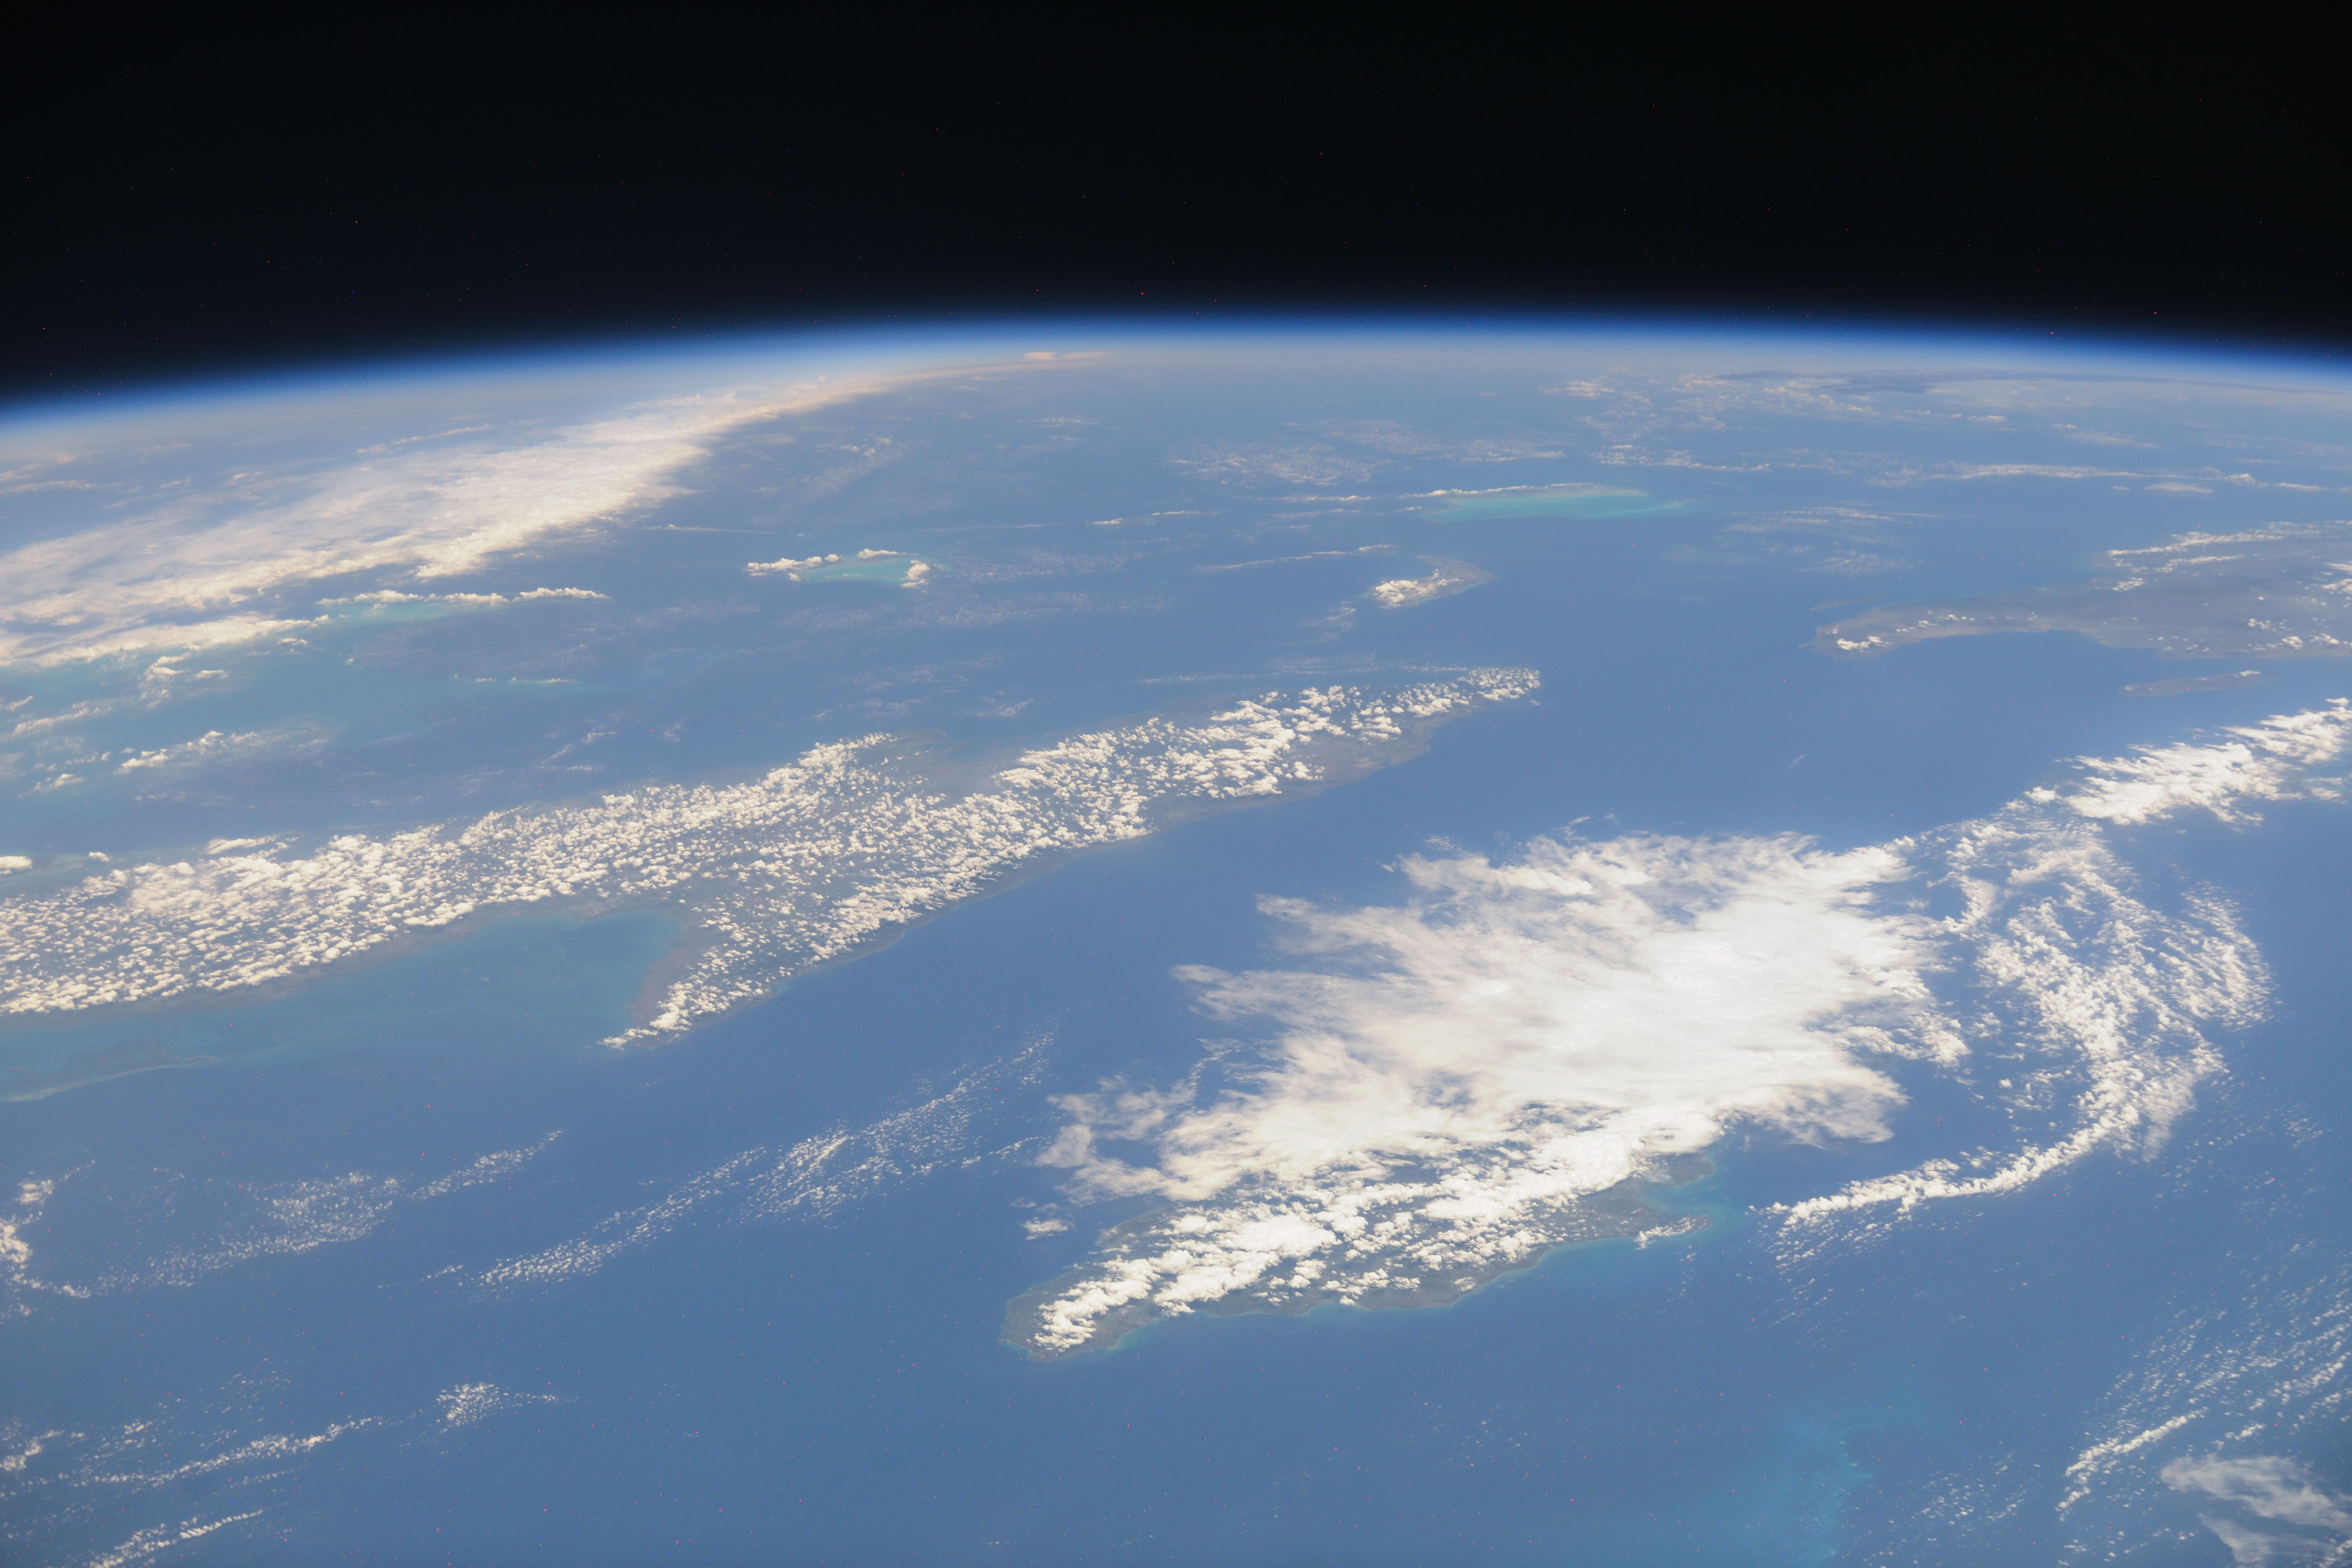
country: CUBA
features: CUBA, EARTH LIMB, THE BAHAMAS, JAMAICA, CARIBBEAN SEA, HAITI, CLOUDS
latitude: 20.1
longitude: -75.6
